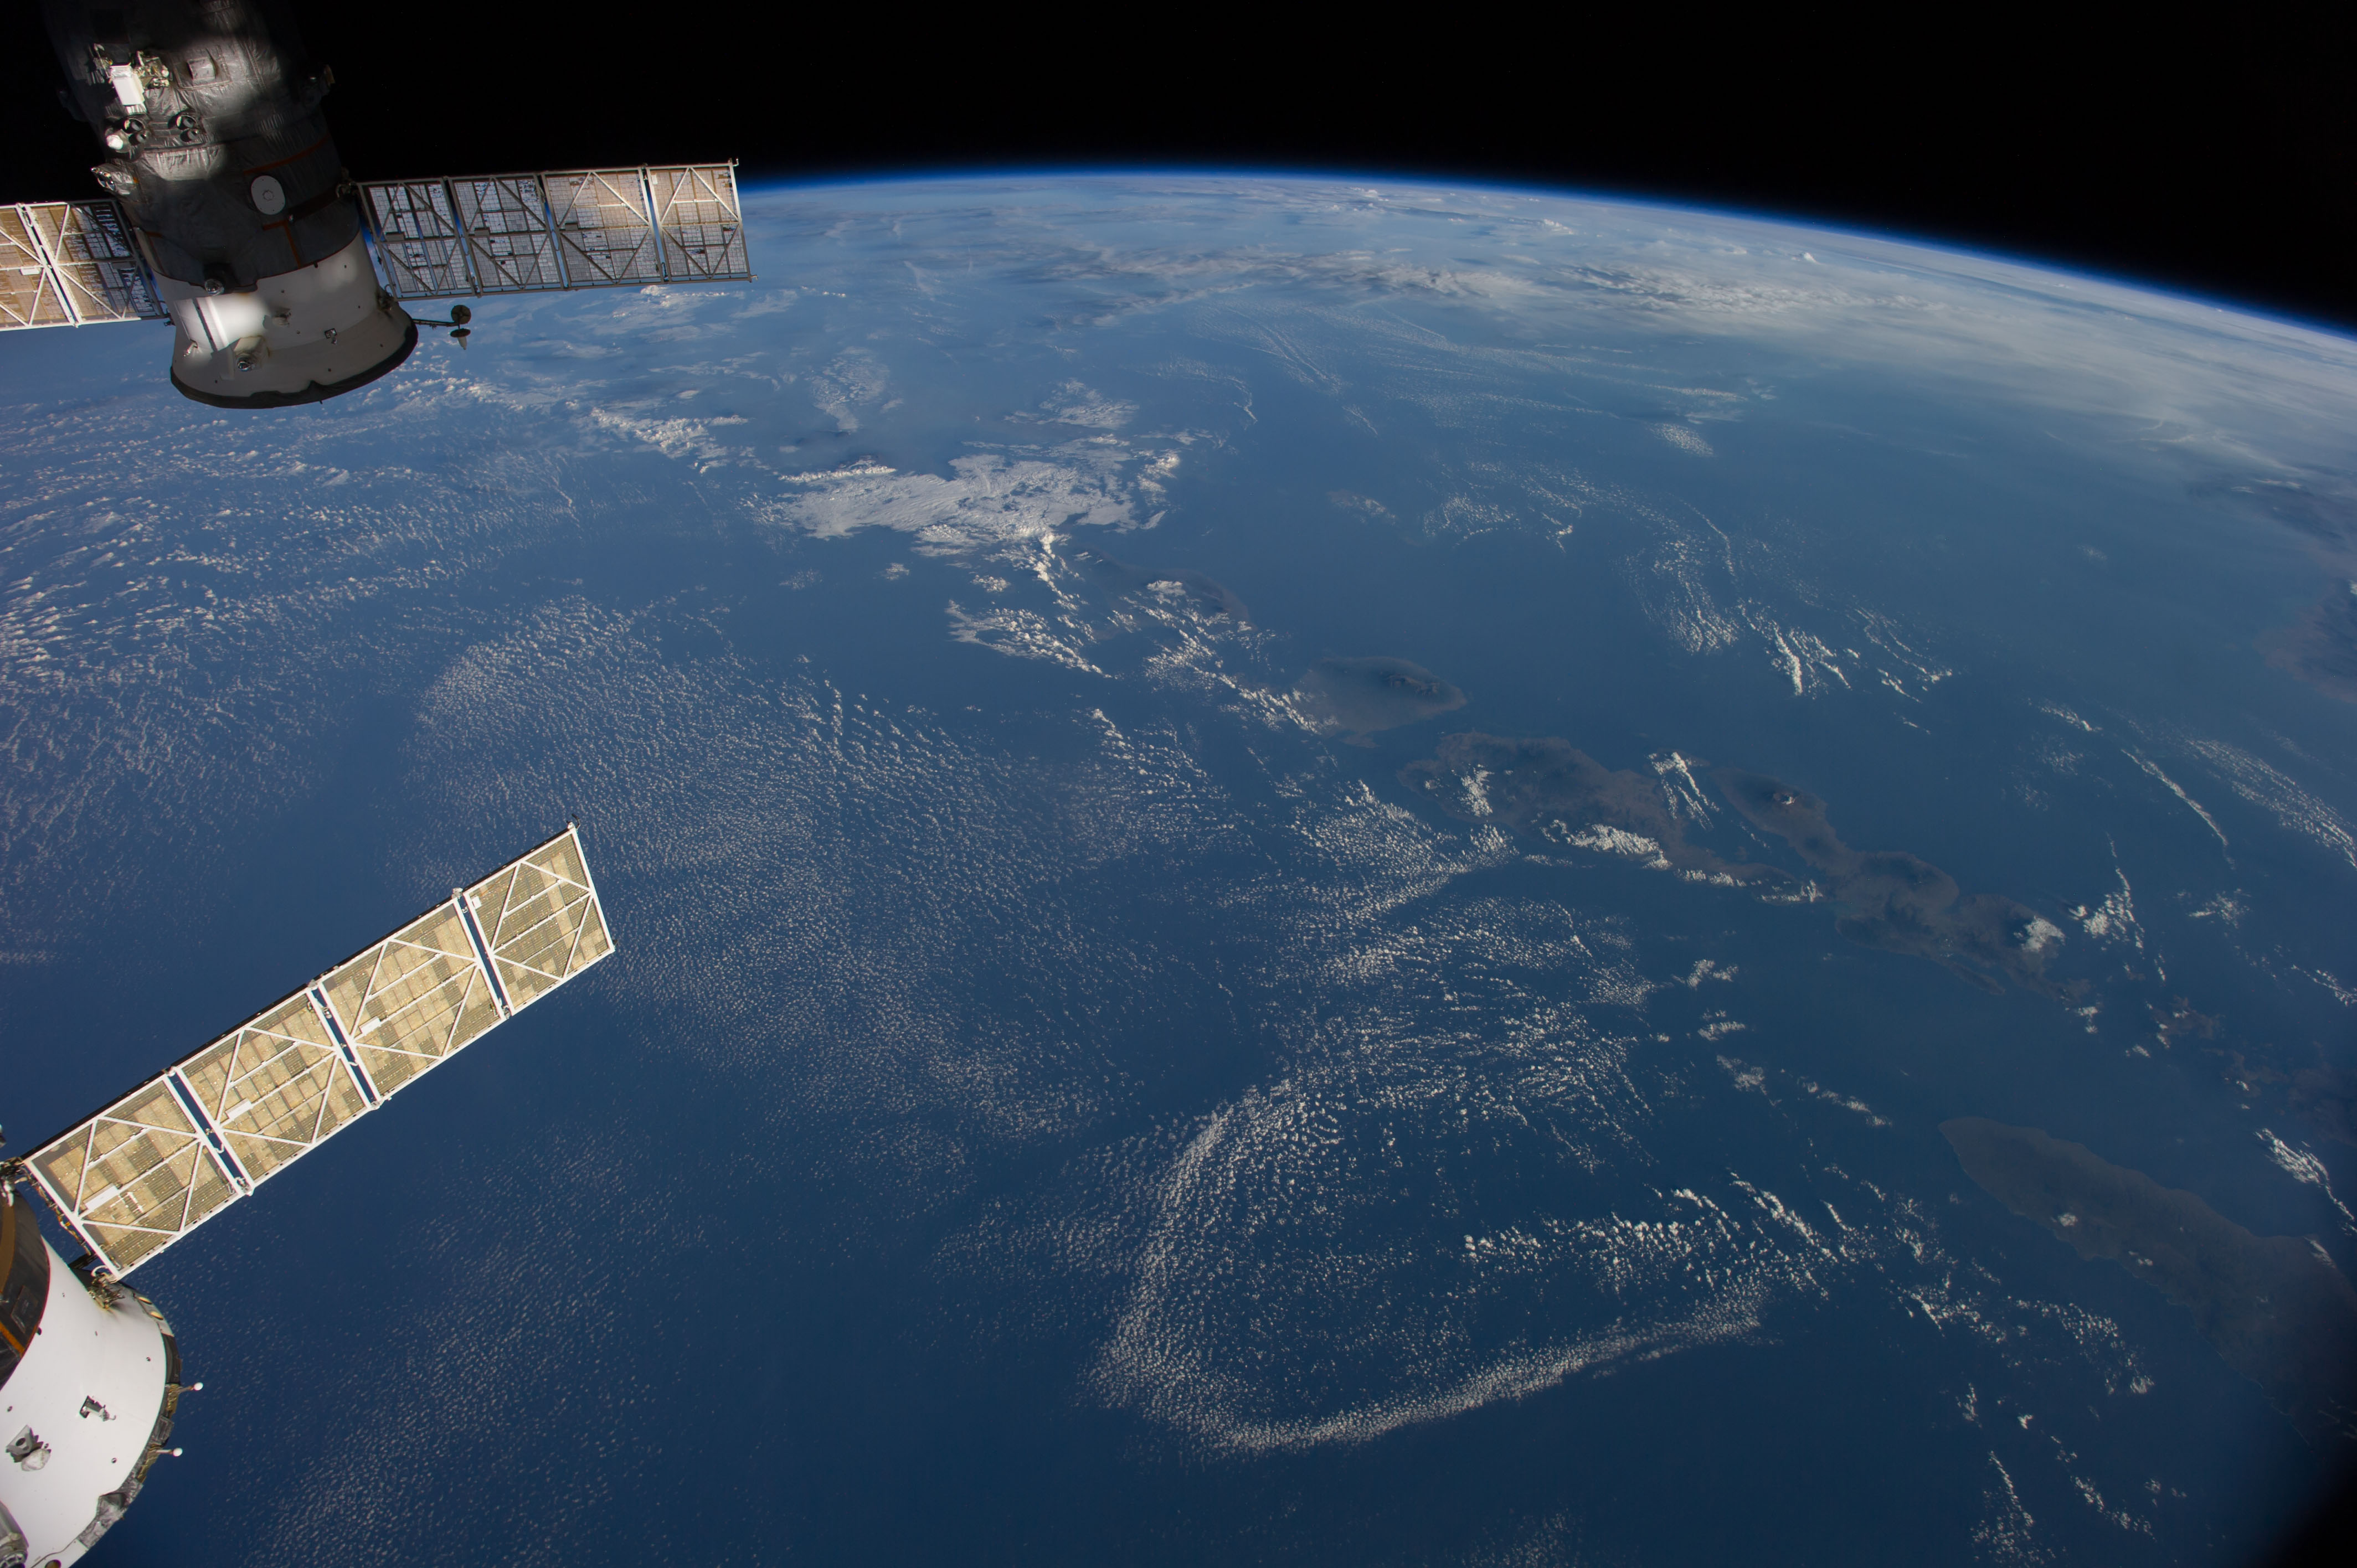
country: INDONESIA
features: BALI, W. NUSA TENGGARA, BALI S., JAVA S., MT. RINJANI, MT. TAMBORA, ATMOSPHERIC LIMB
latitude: -9.5
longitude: 116.0
